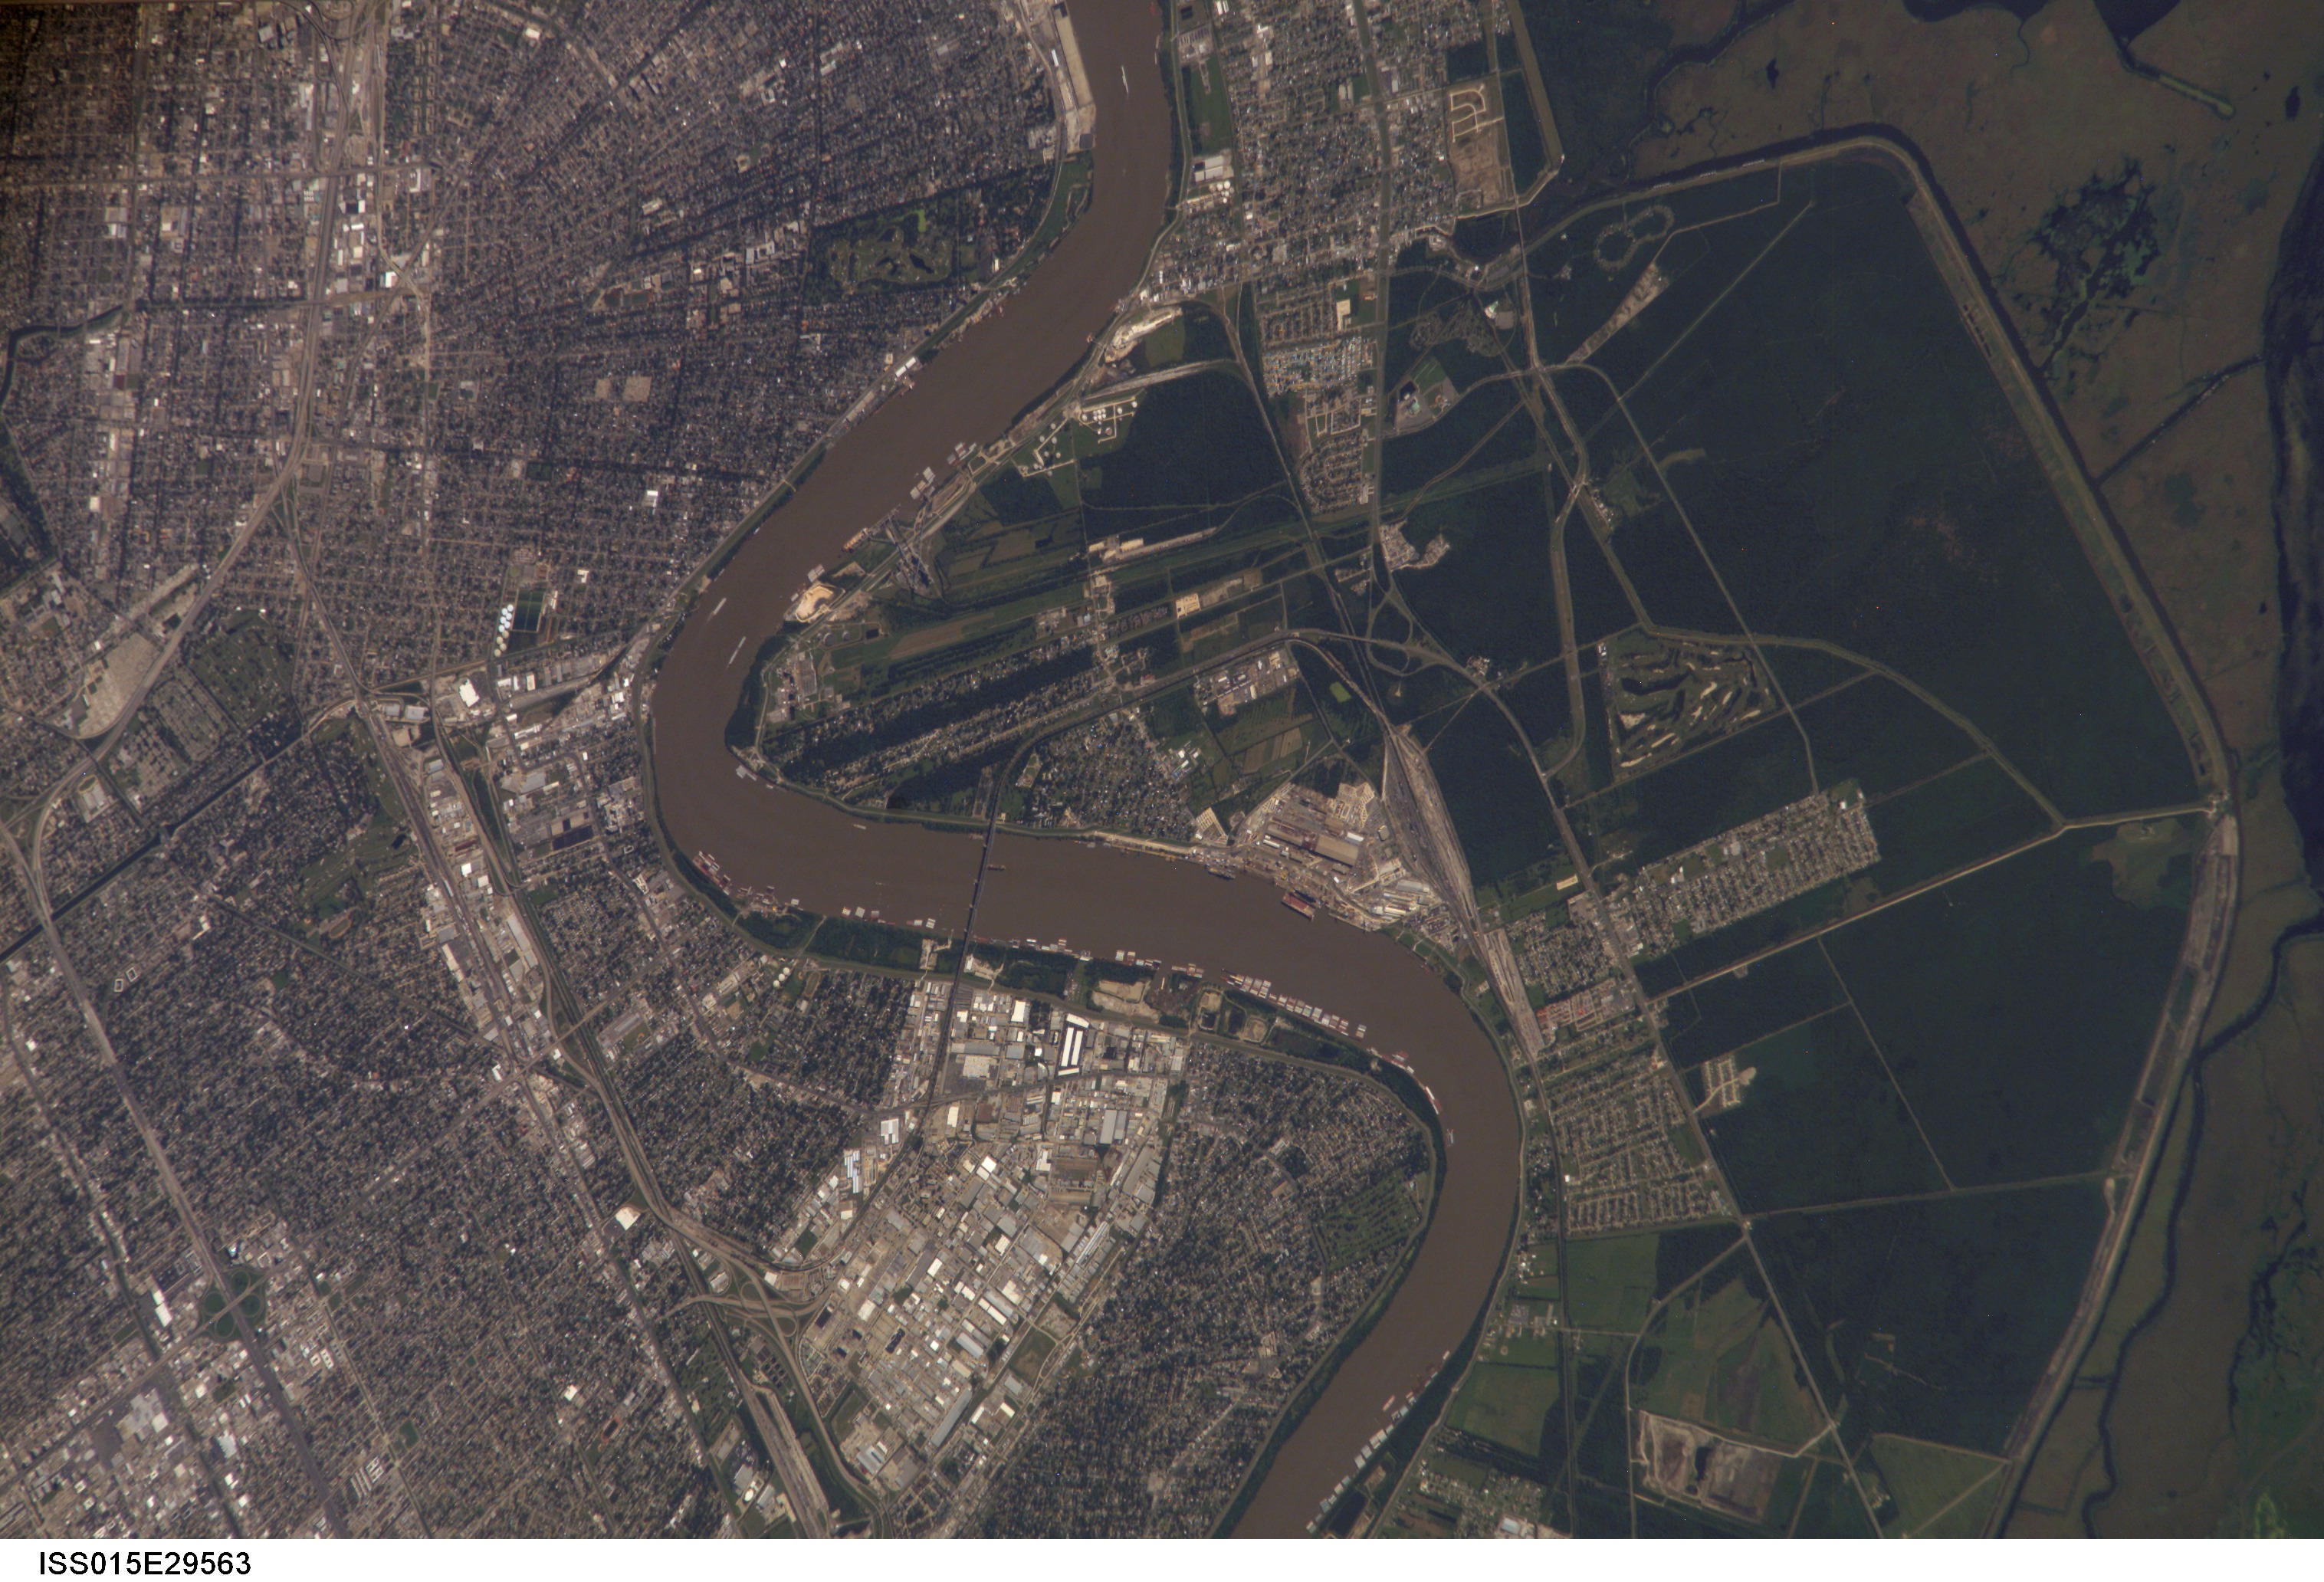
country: USA-LOUISIANA
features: MISSISSIPPI R., SW. NEW ORLEANS
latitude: 29.9
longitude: -90.2
